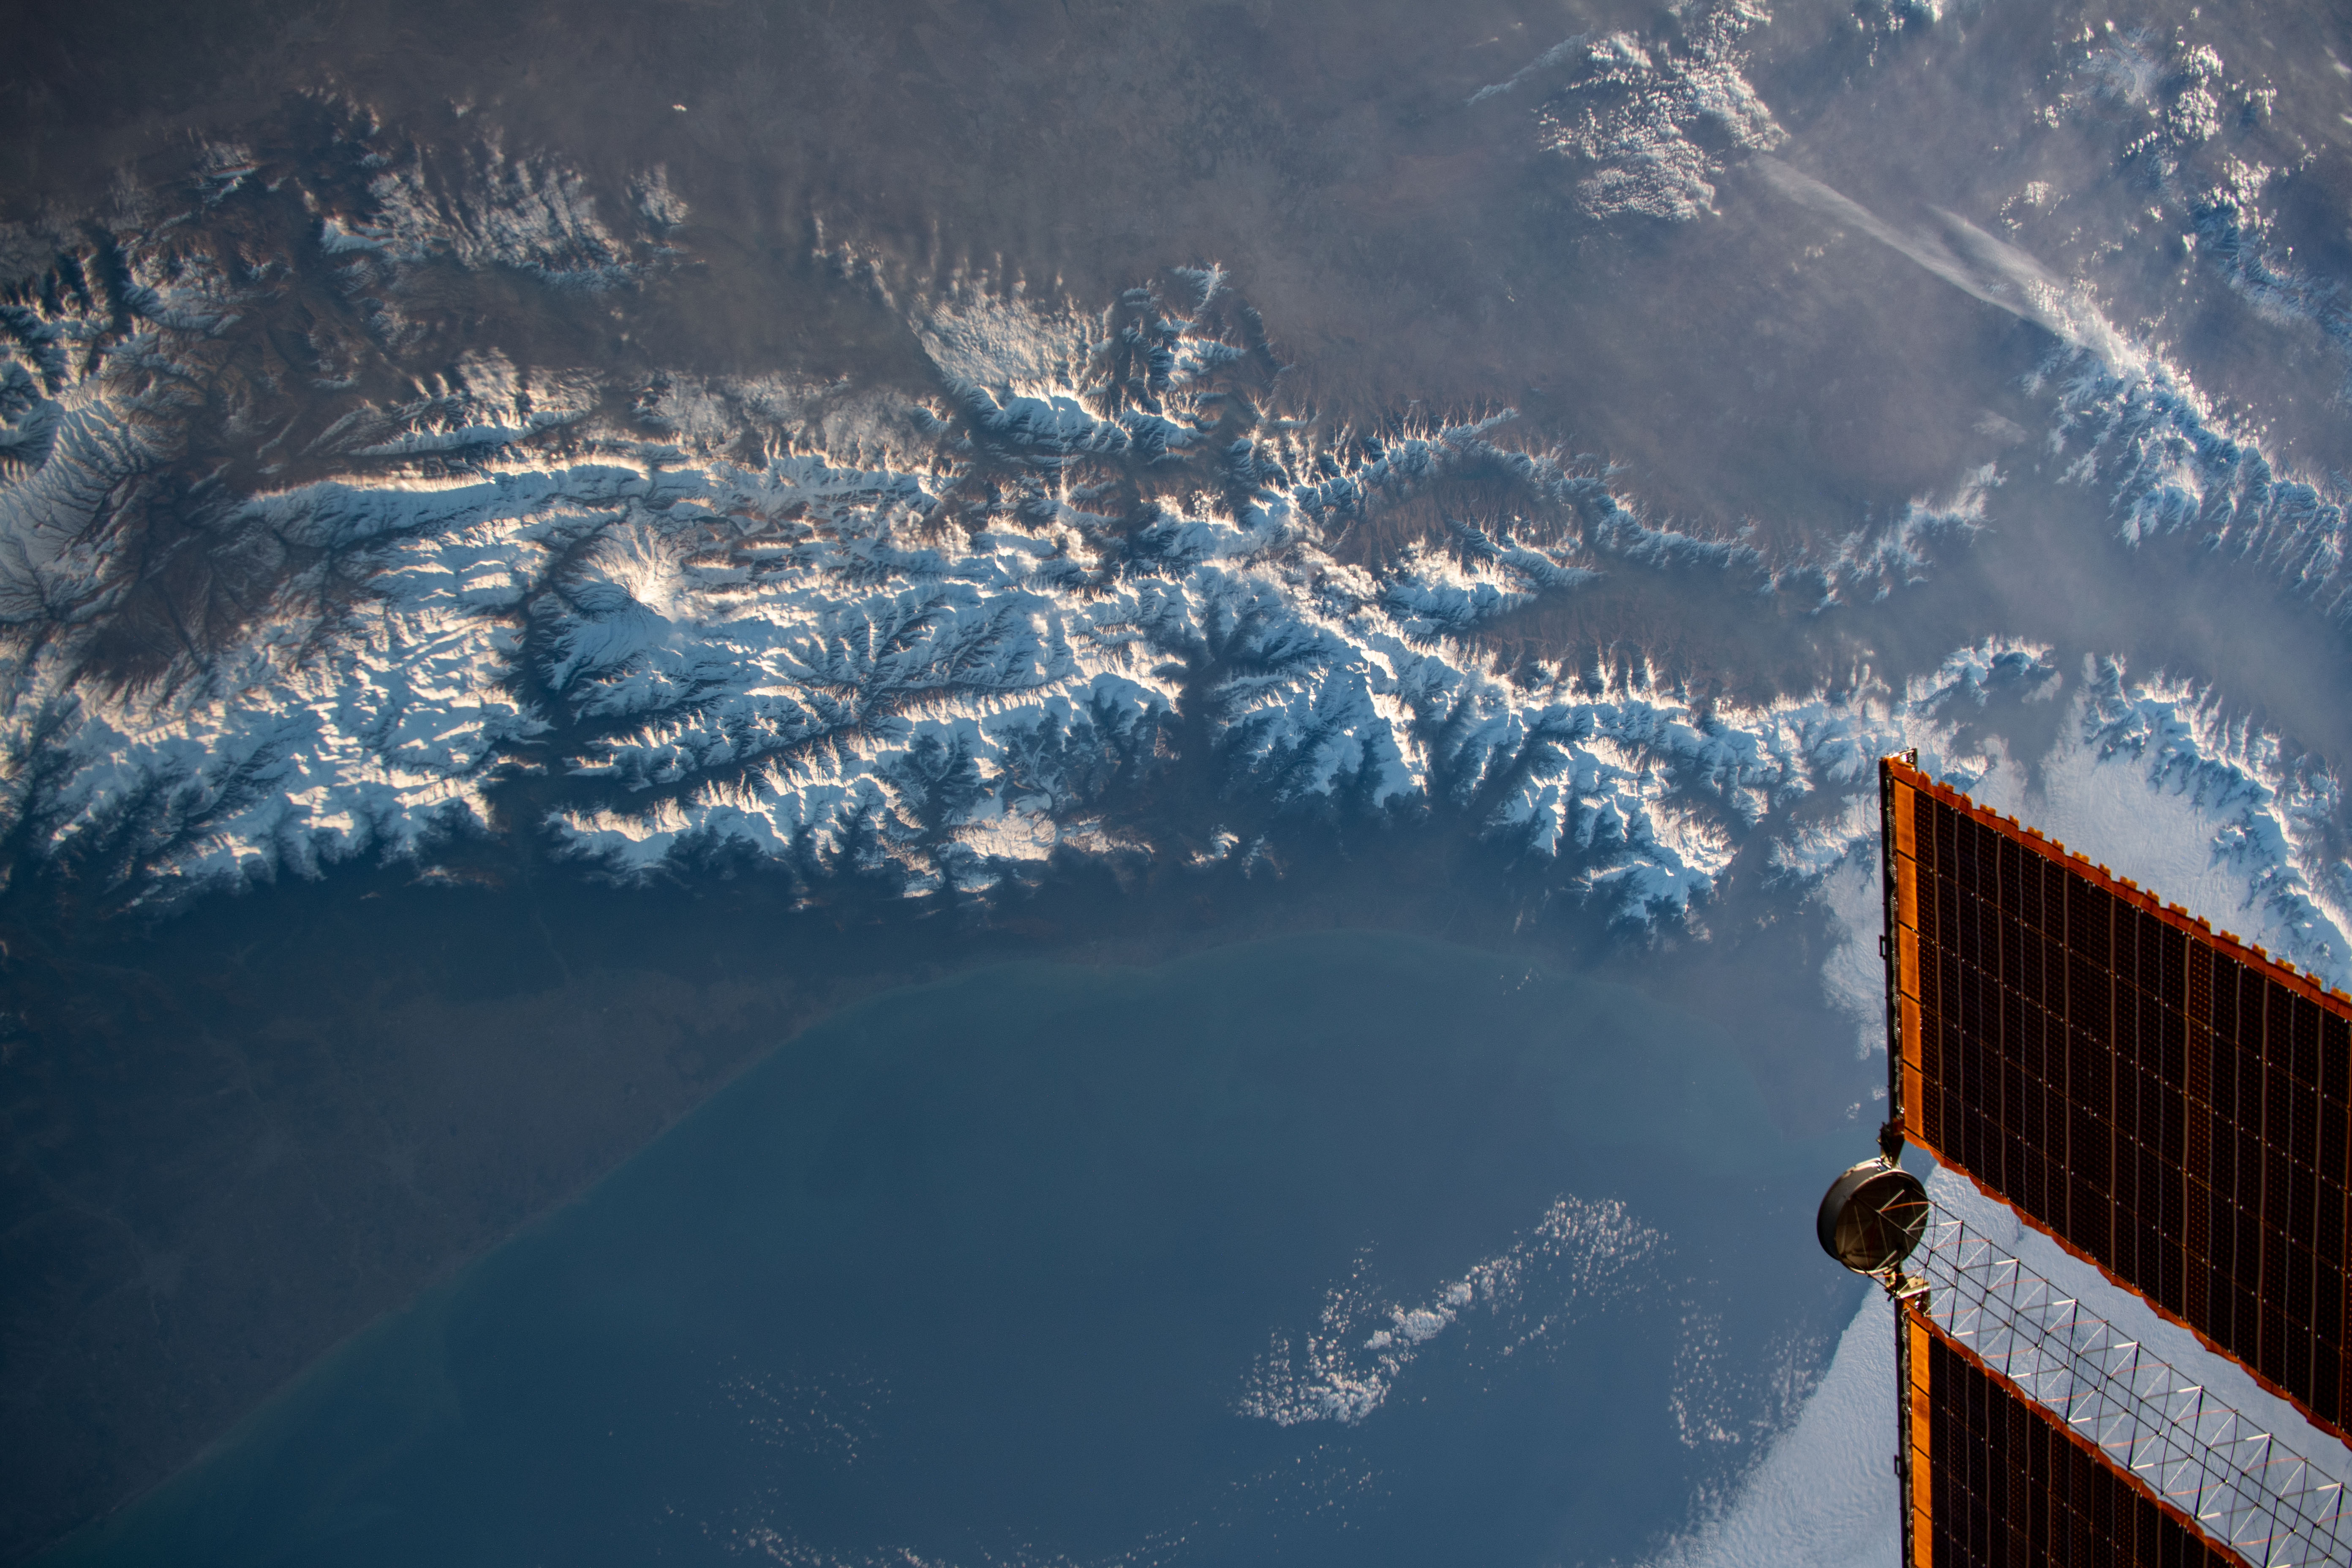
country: IRAN
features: DAMAVAND MOUNTAIN, CASPAIN SEA
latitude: 36.5
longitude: 51.5
